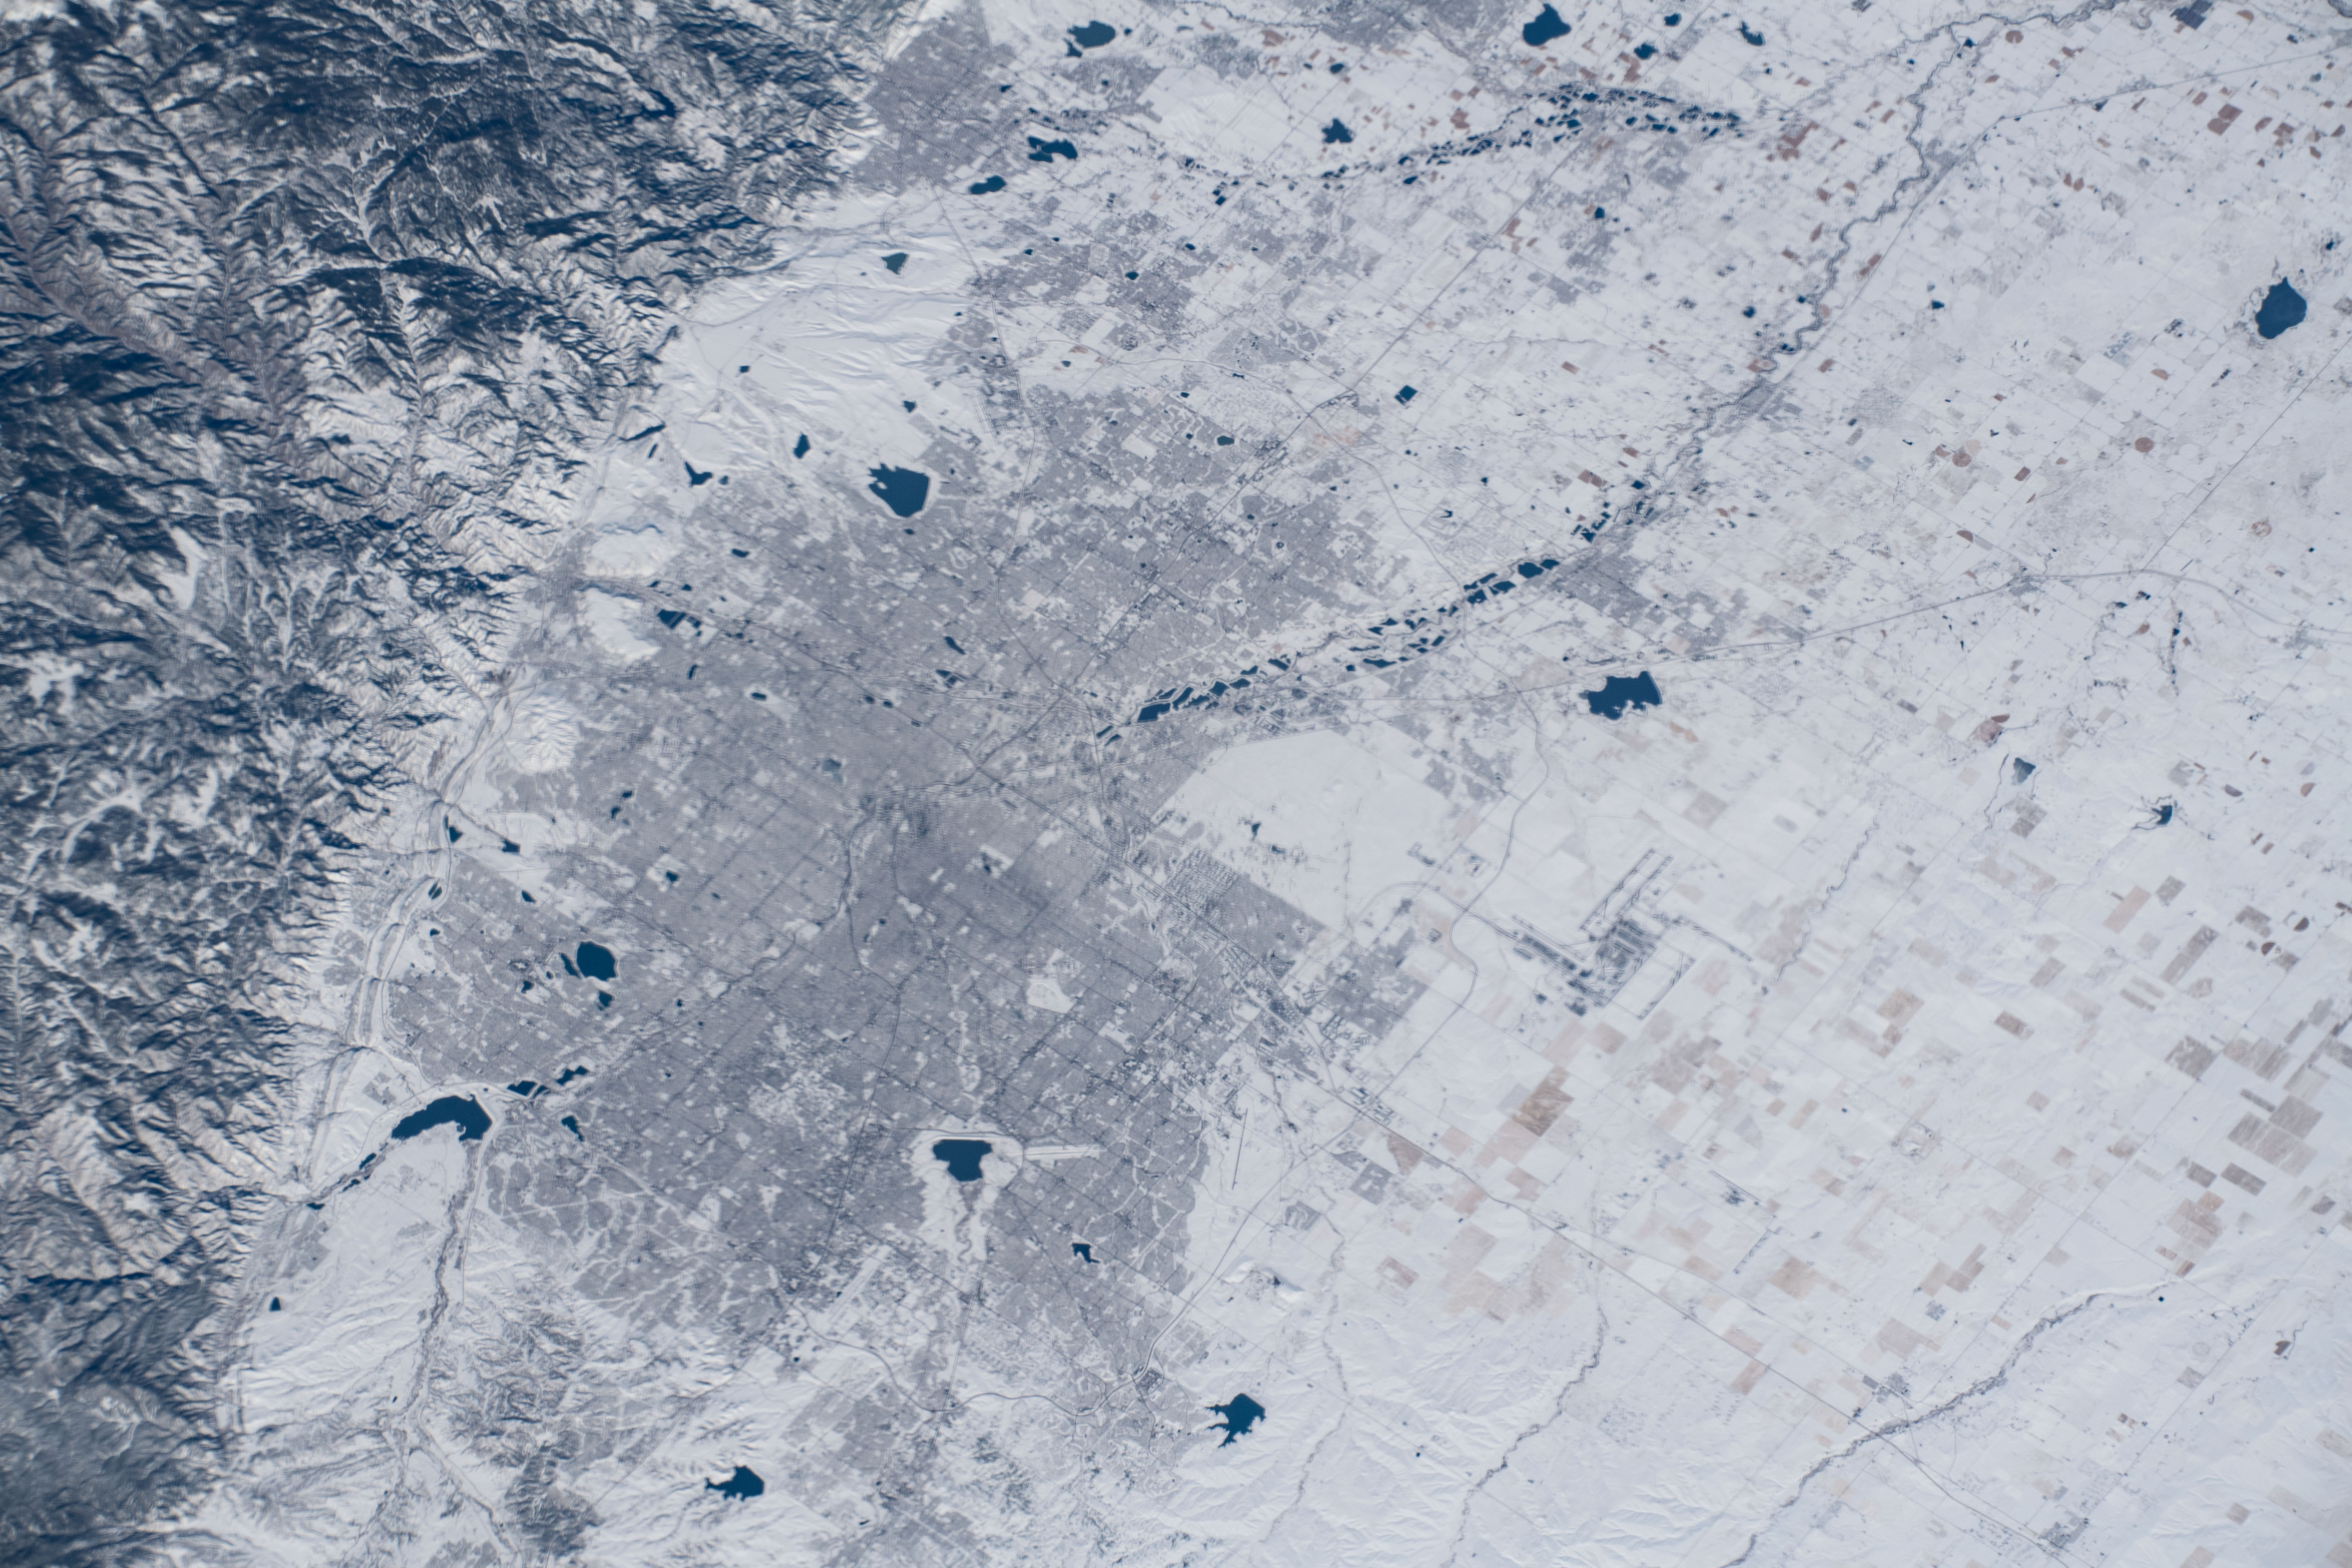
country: USA-COLORADO
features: DENVER, ROCKEY MOUNTAINS
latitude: 39.8
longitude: -104.9
